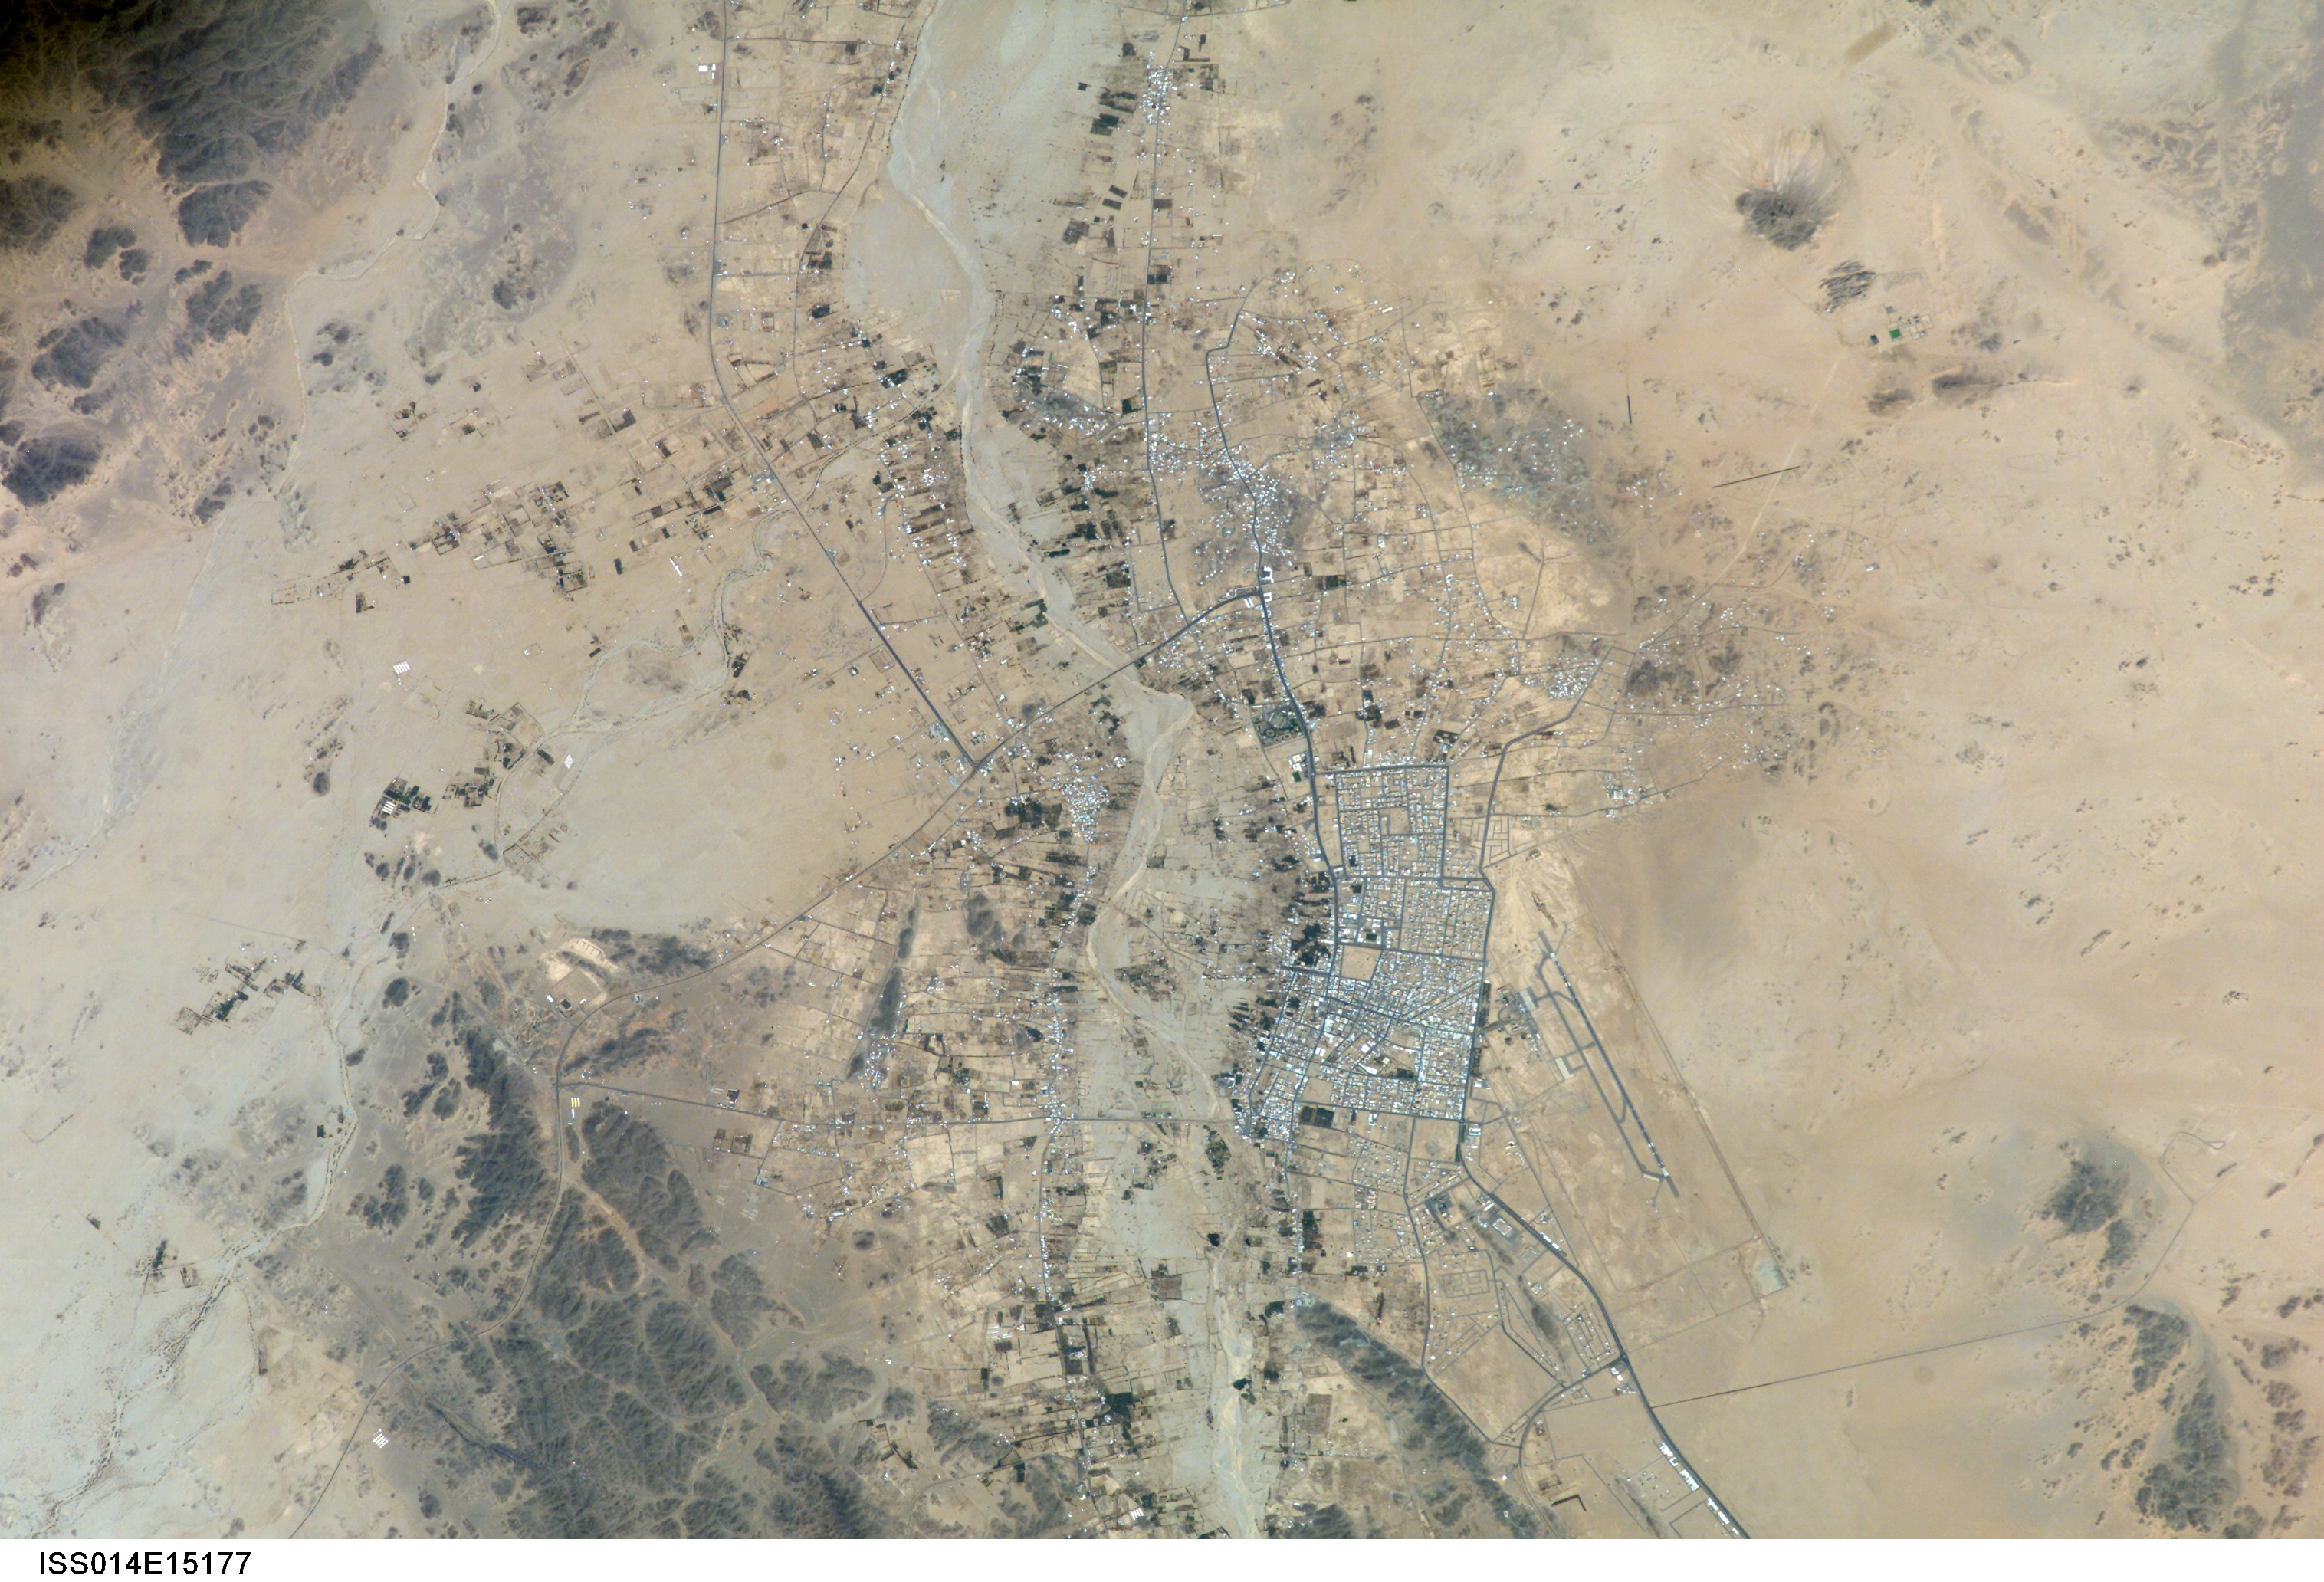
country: SAUDI ARABIA
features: BISHAH RIVER, QAL'AT BISHAH
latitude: 20.0
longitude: 42.6
